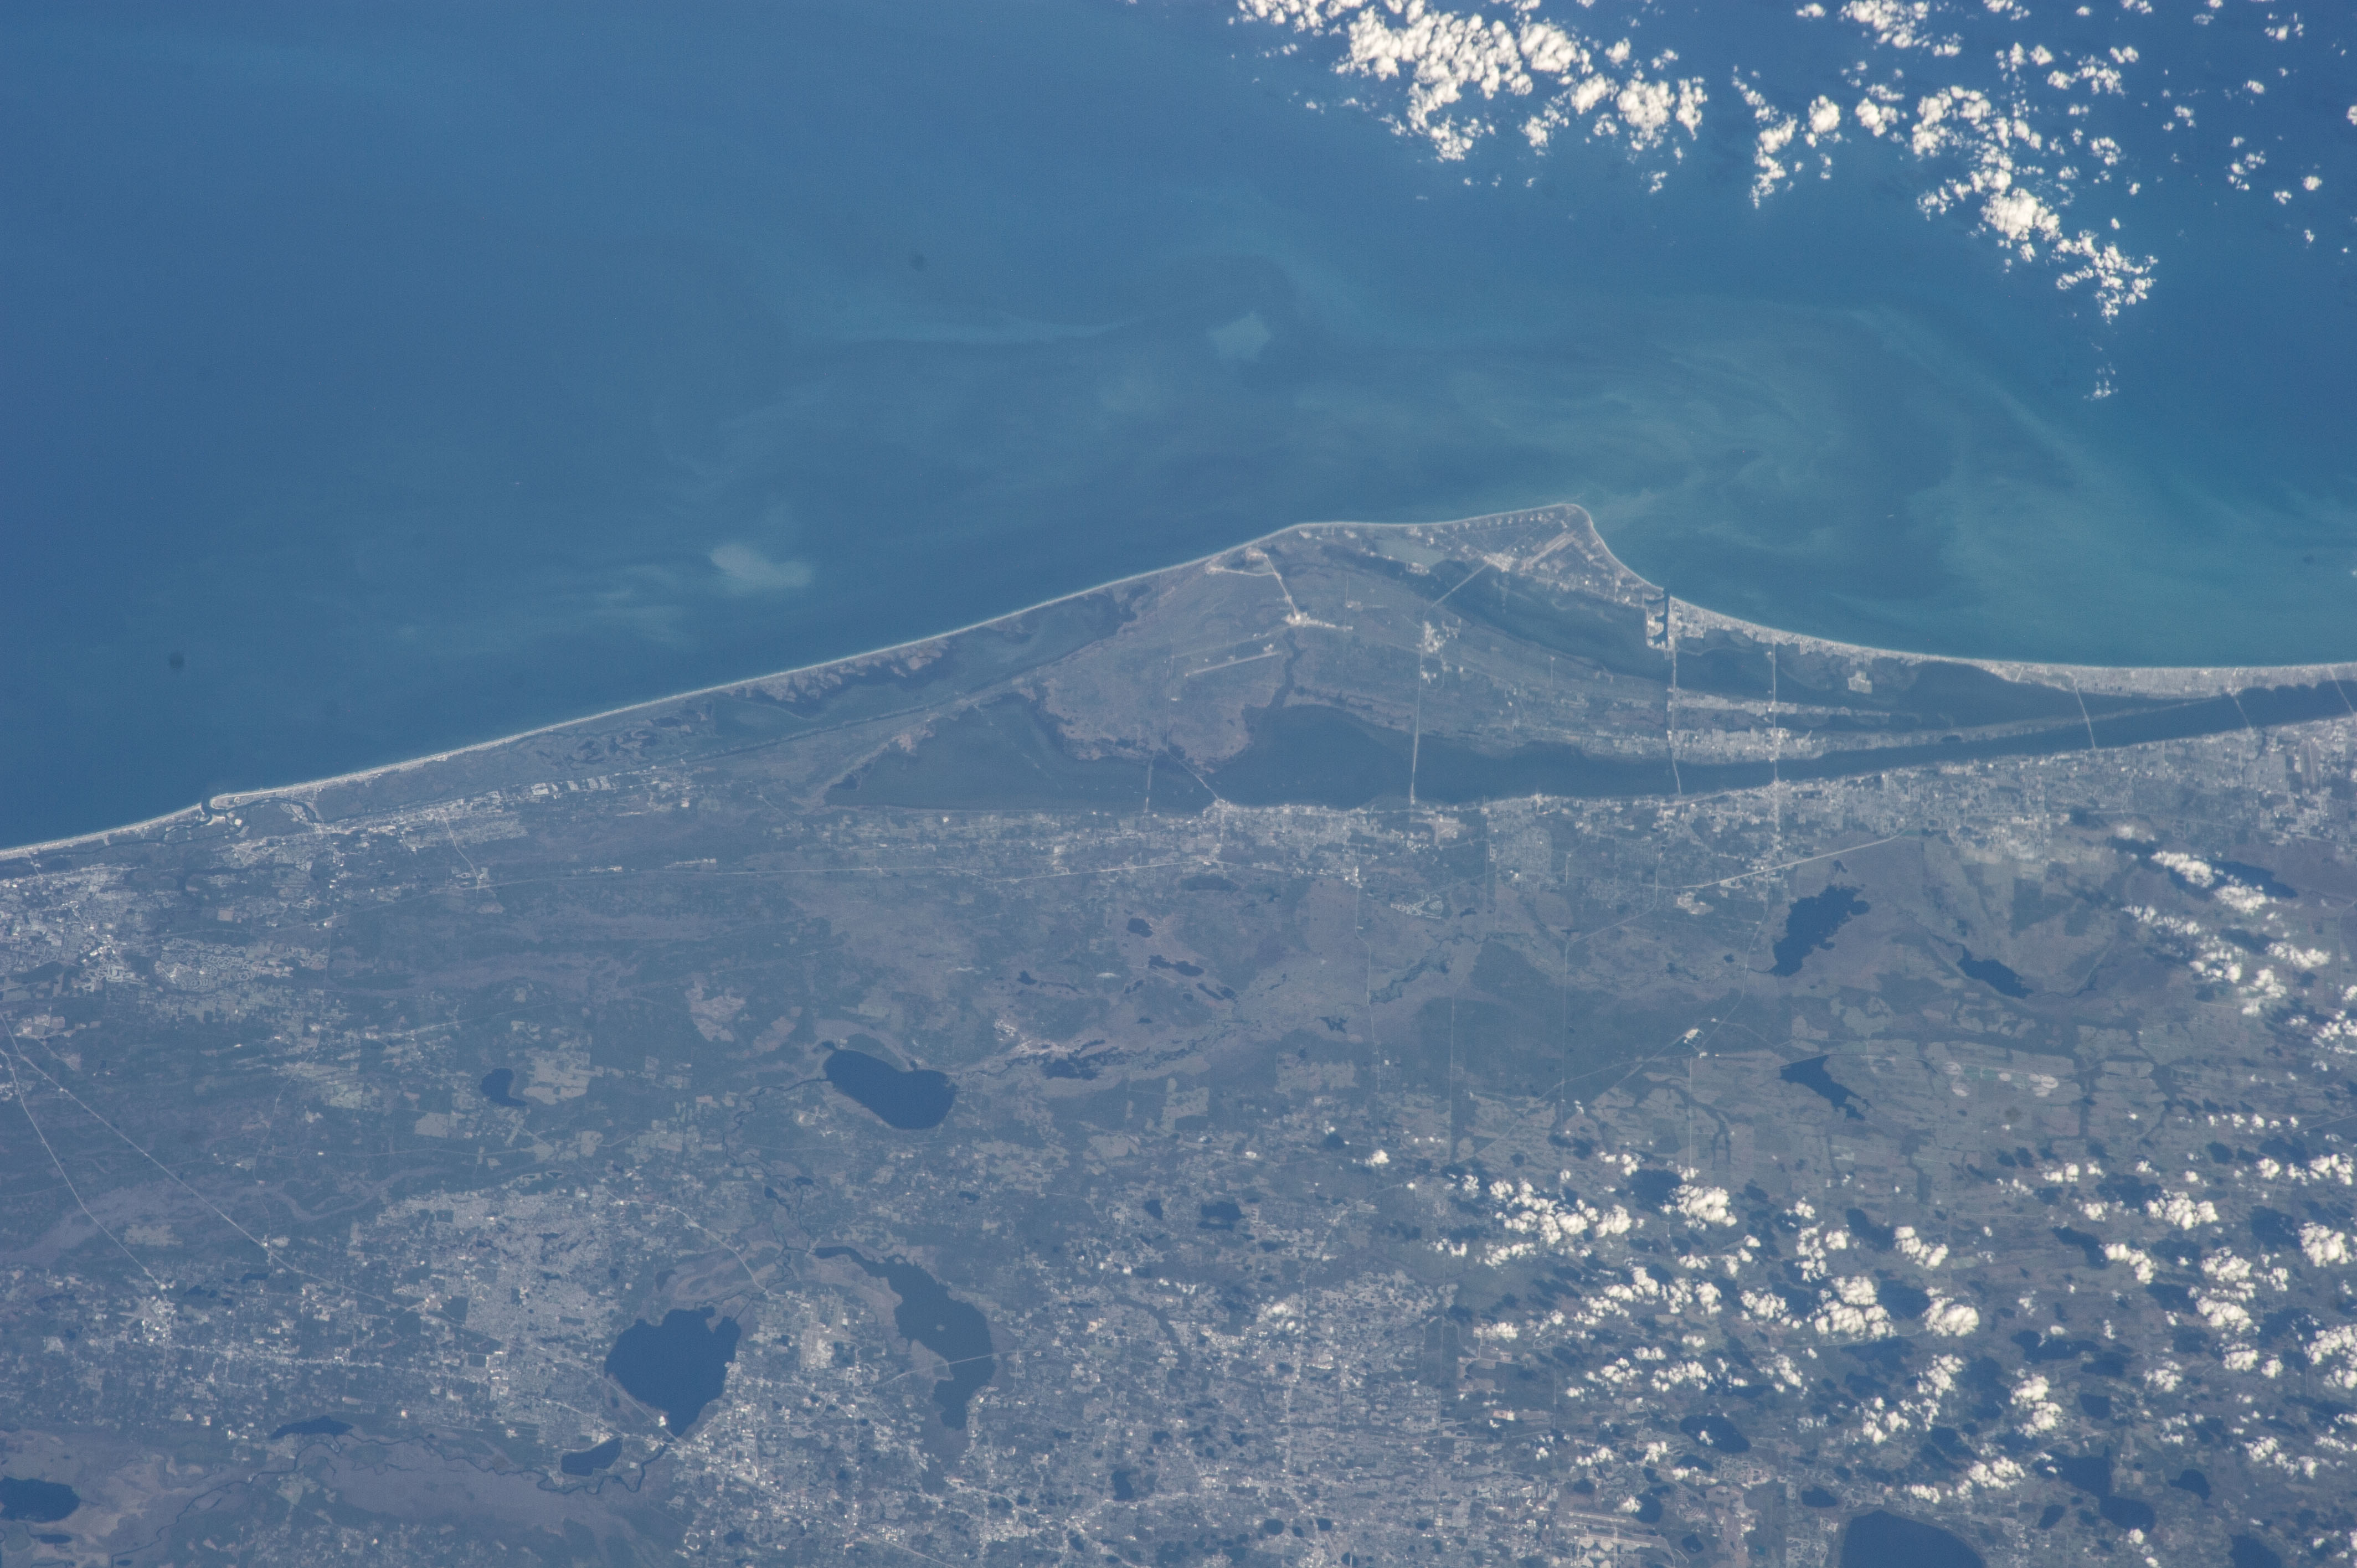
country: USA-FLORIDA
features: LAKE MONROE,TITUSVILLE,LAKE JESSUP,BANANA RIVER,FLORIDA,LAKE POINSETT,ORLANDO,LAKE HARNEY,MERRITT ISLAND,INDIAN RIVER,CAPE CANAVERAL
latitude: 28.6
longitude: -80.8
